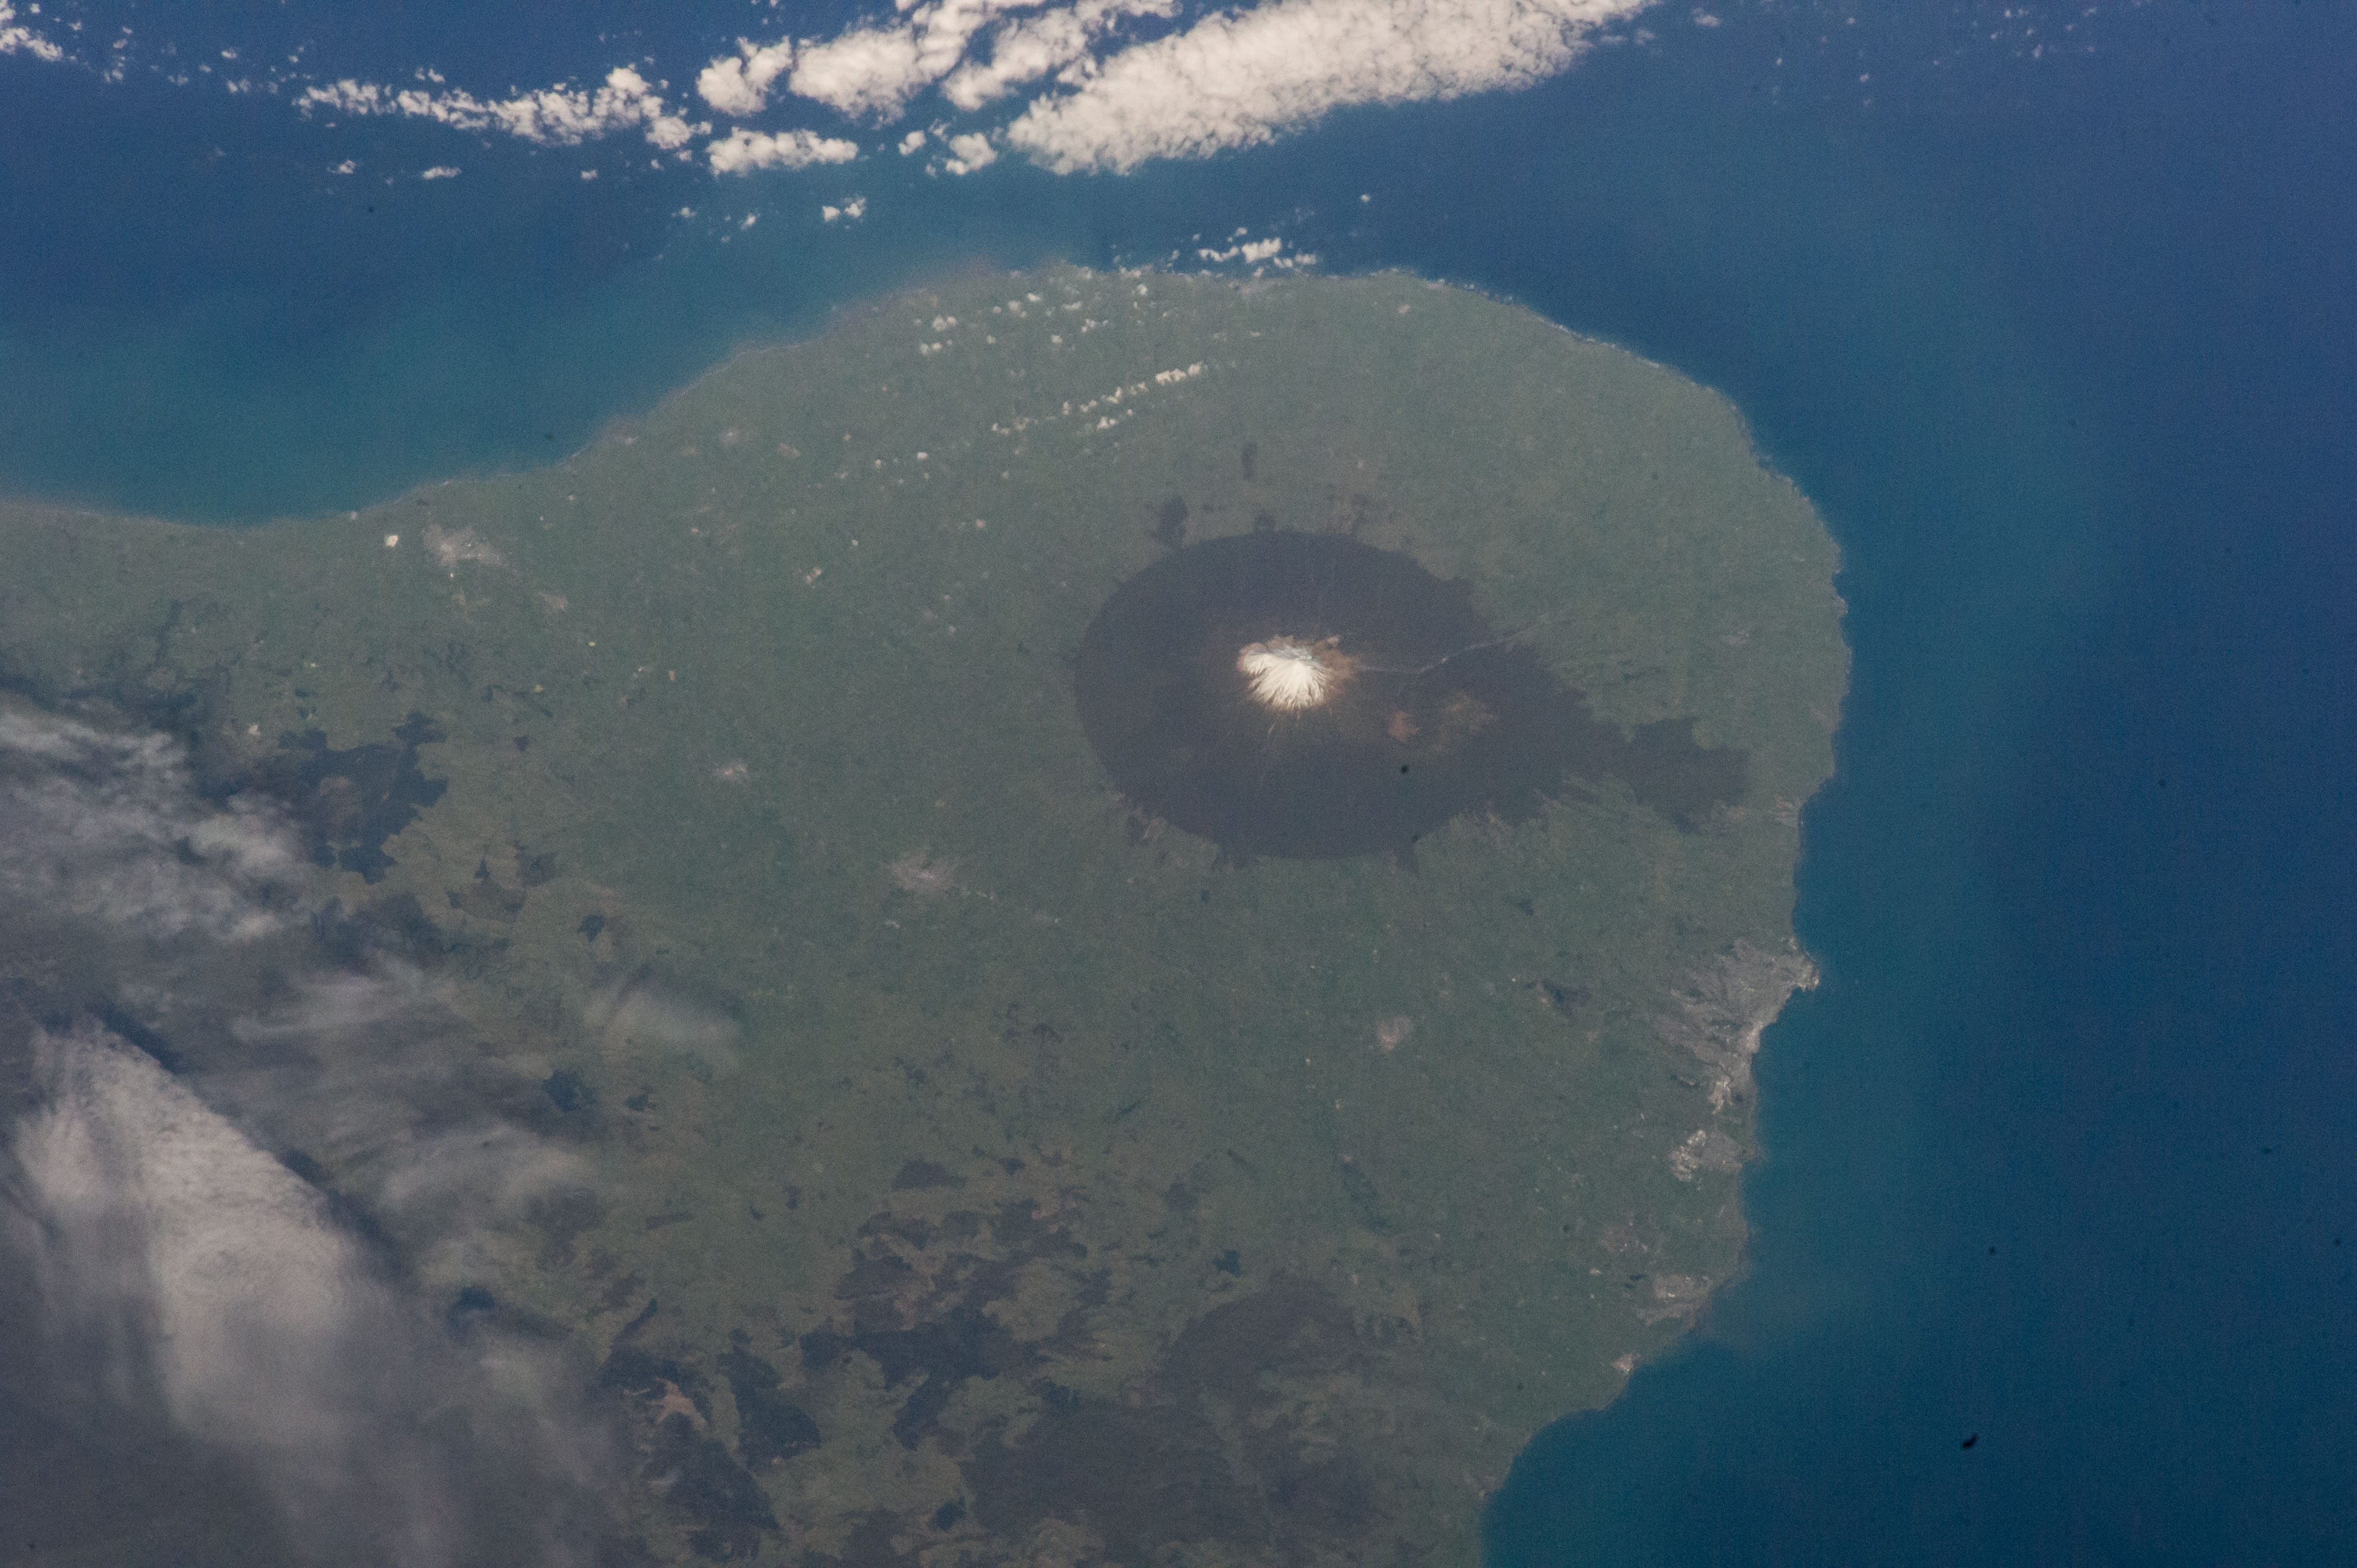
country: NEW ZEALAND-NI
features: NEW ZEALAND, NORTH ISLAND, TASMAN SEA, EDGMONT NATIONAL PARK, MOUNT TARANAKI, FANTHAMS PEAK, KAITAKE RANGE, POUAKAI COMPLEX, NEW PLYMOUTH,NEW ZELAND, MOUNT TARANAKI,NEW PLYMOUTH NEW ZEALAND, EGMONT NATIONAL PARK, MT TARANAKI
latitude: -39.3
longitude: 174.2
